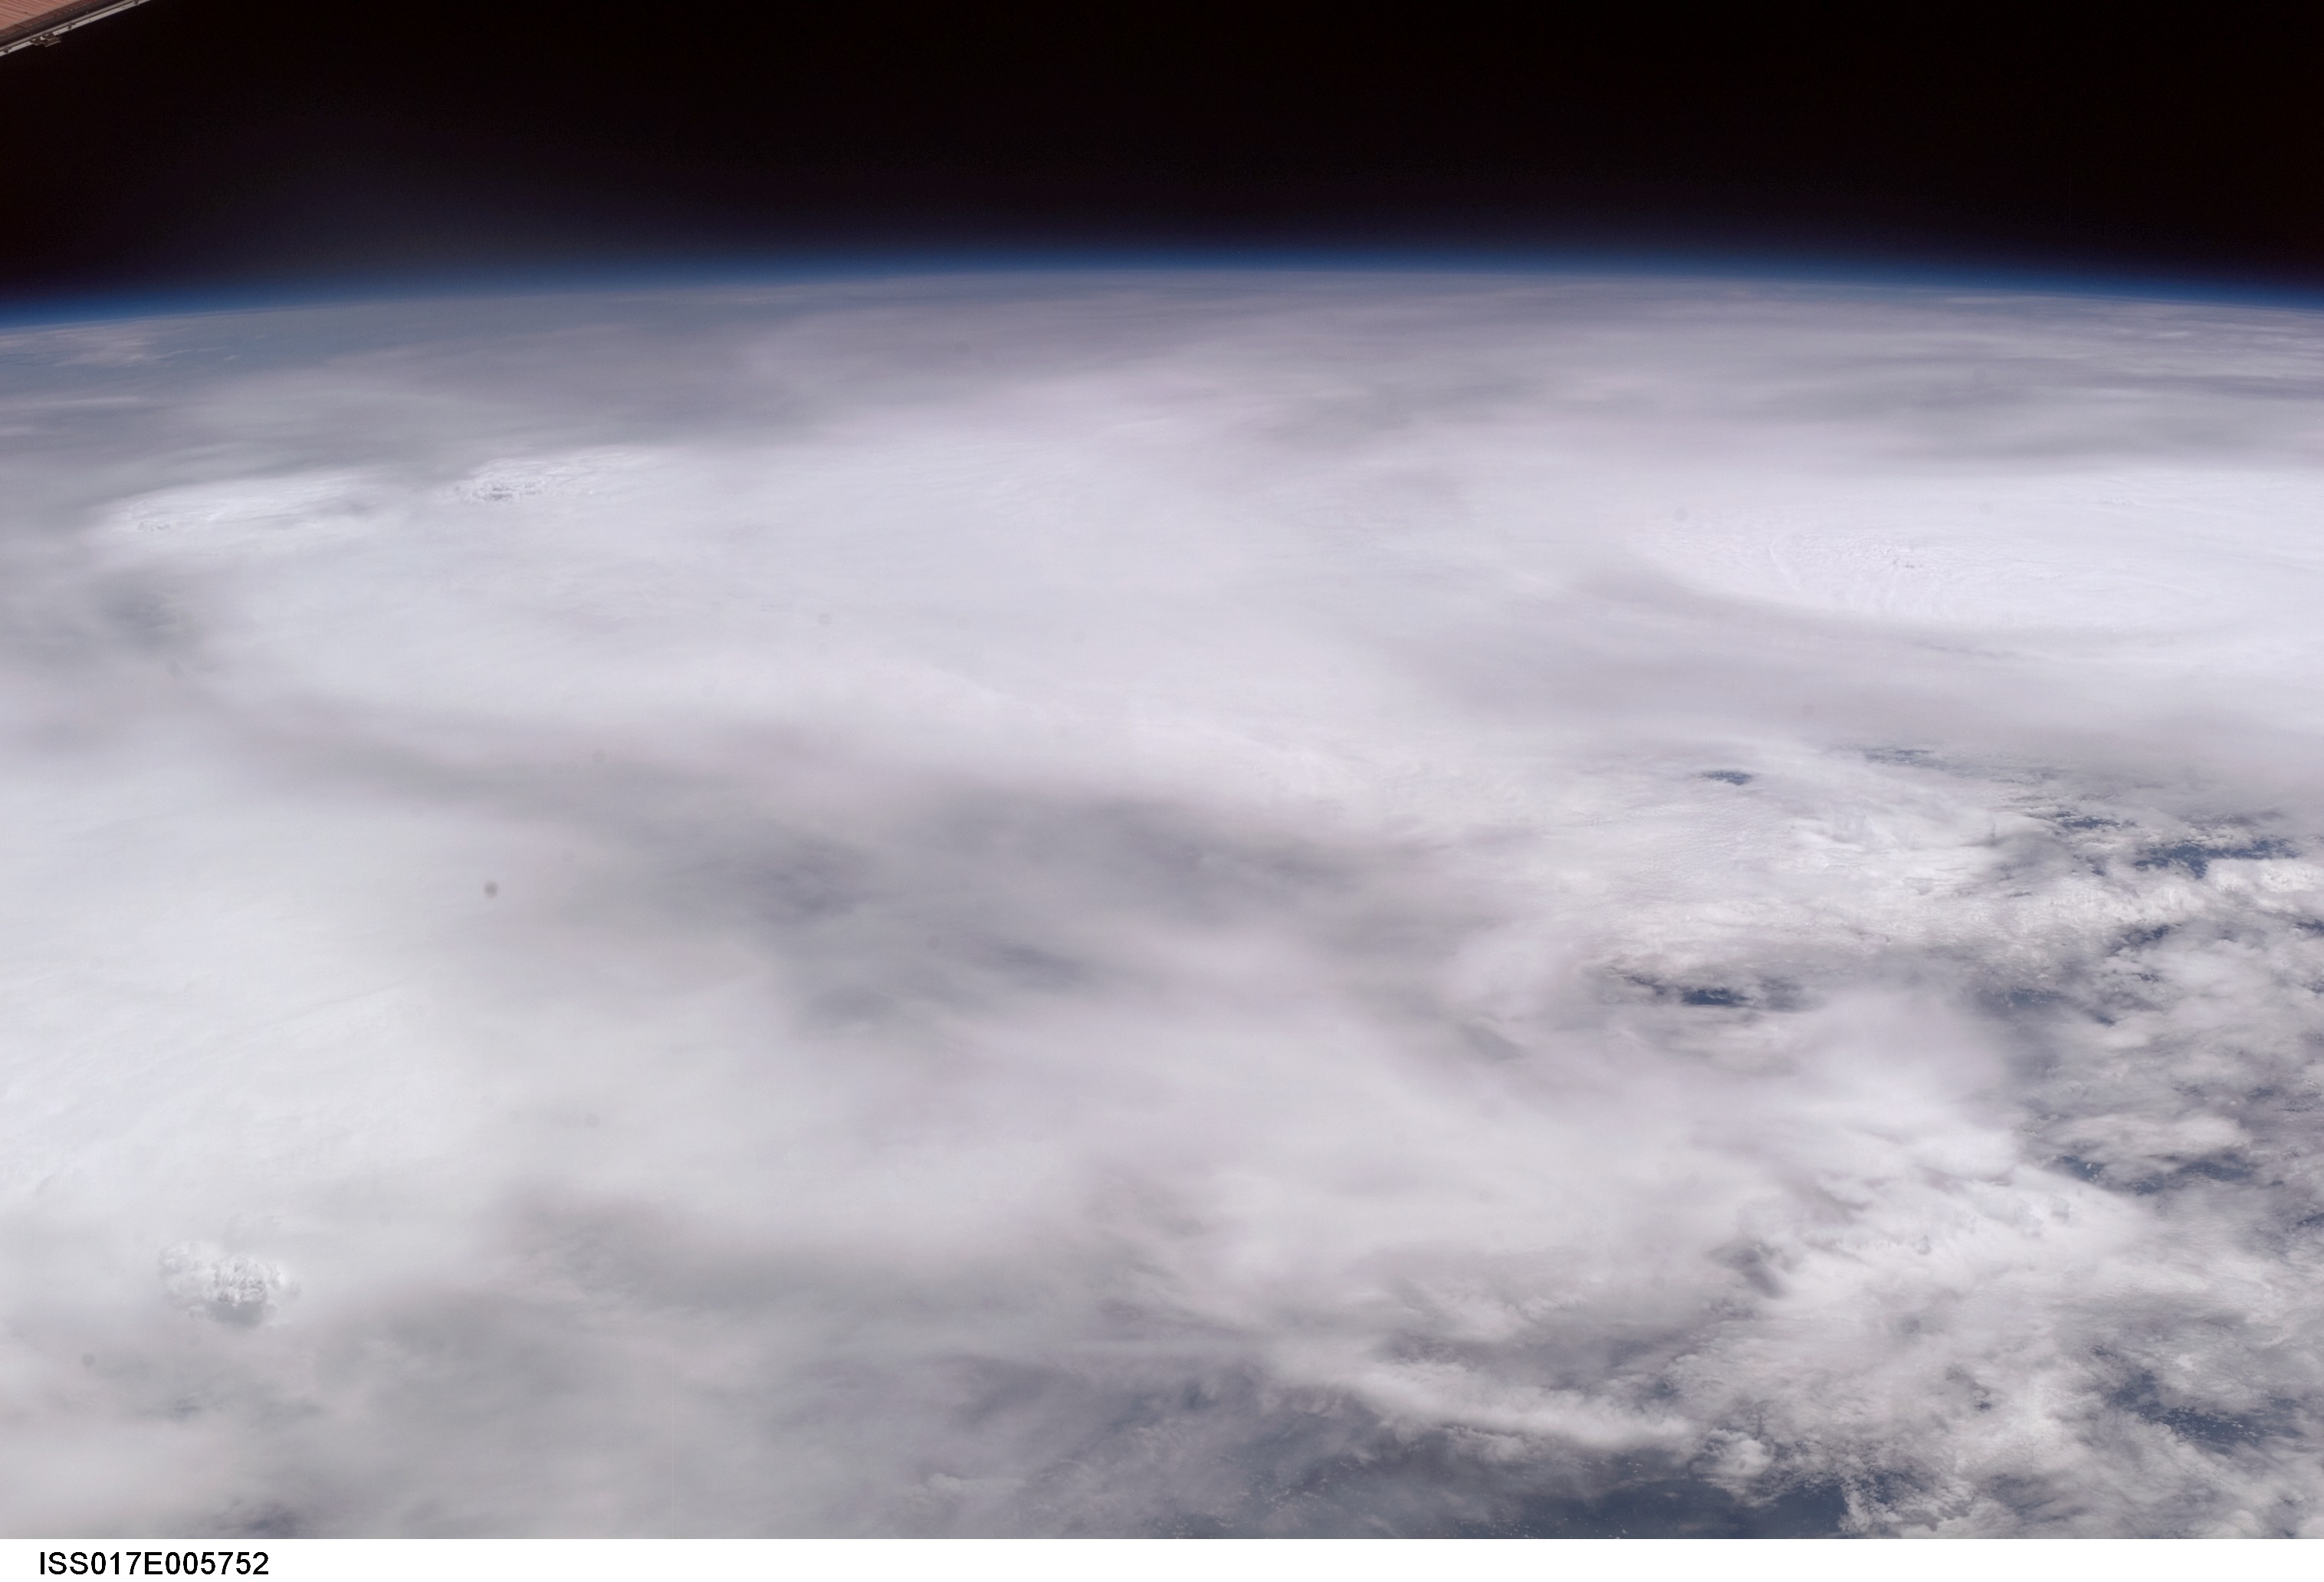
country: BAY OF BENGAL
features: PAN-TROPICAL CYCLONE NARGIS
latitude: 14.6
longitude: 87.1
